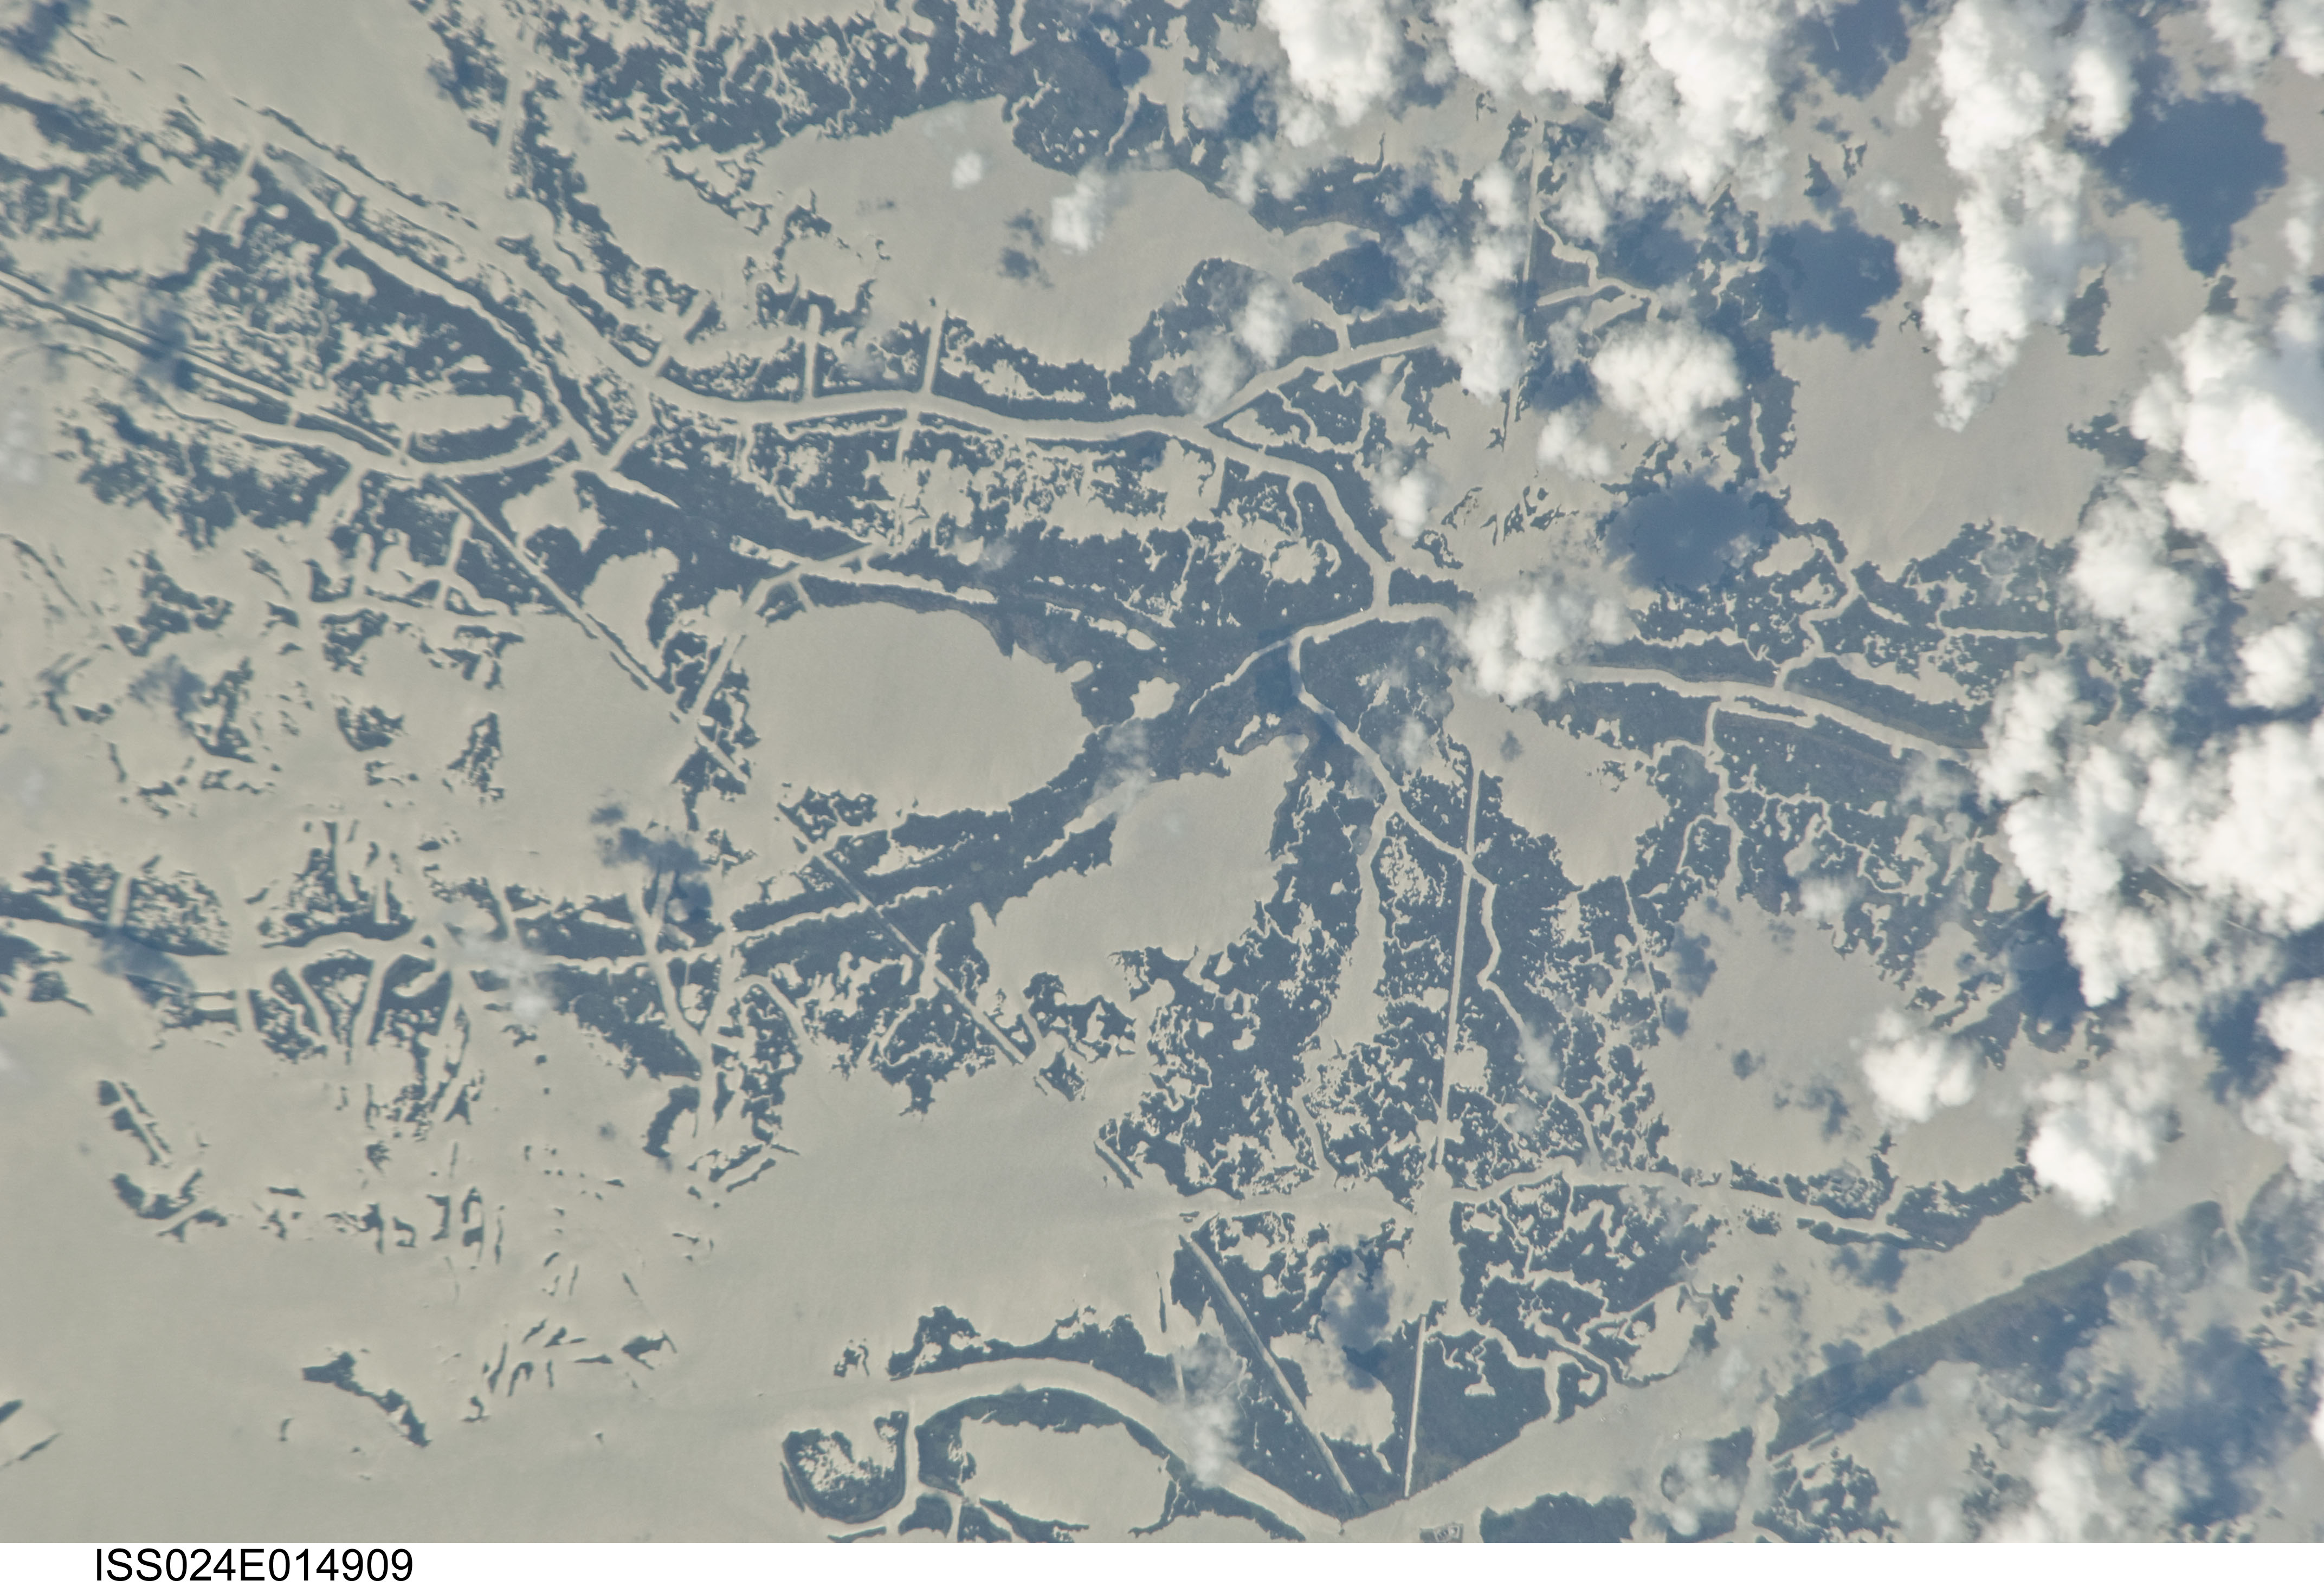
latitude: 29.2
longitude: -90.7
